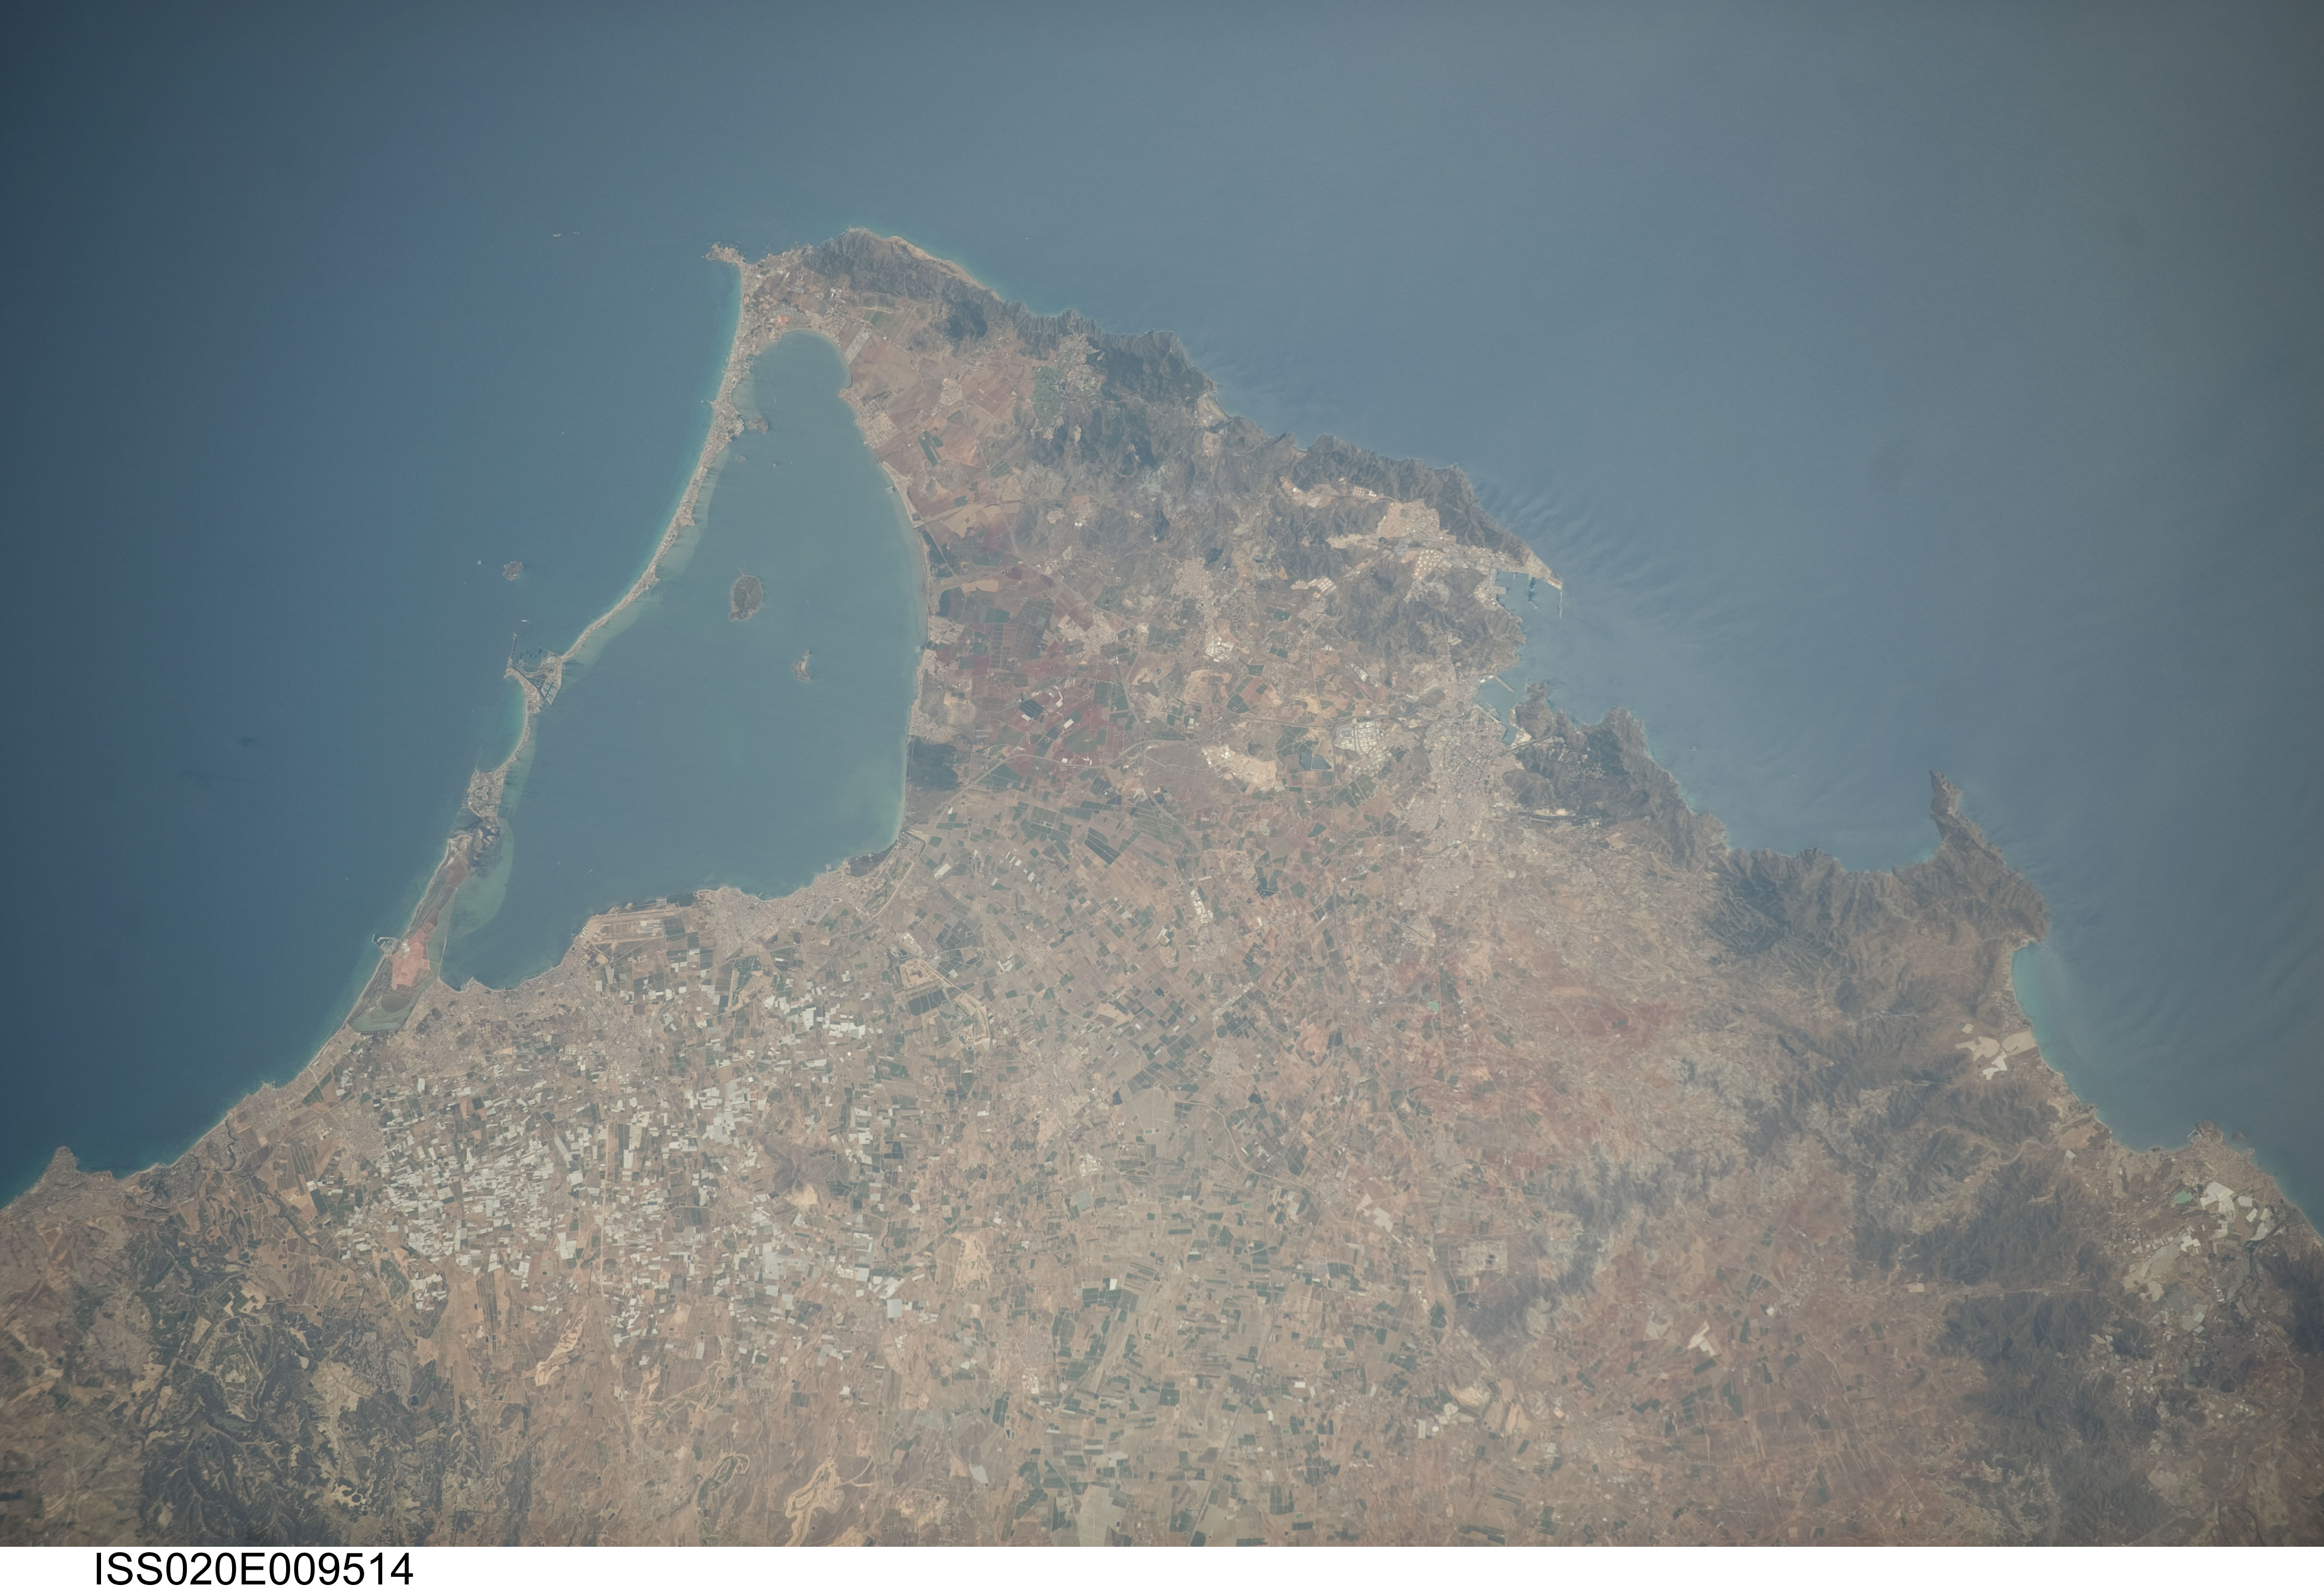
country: SPAIN
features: CARTAGENA, MENOR L., AGR., DEL AGUA PT.
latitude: 37.7
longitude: -0.9
